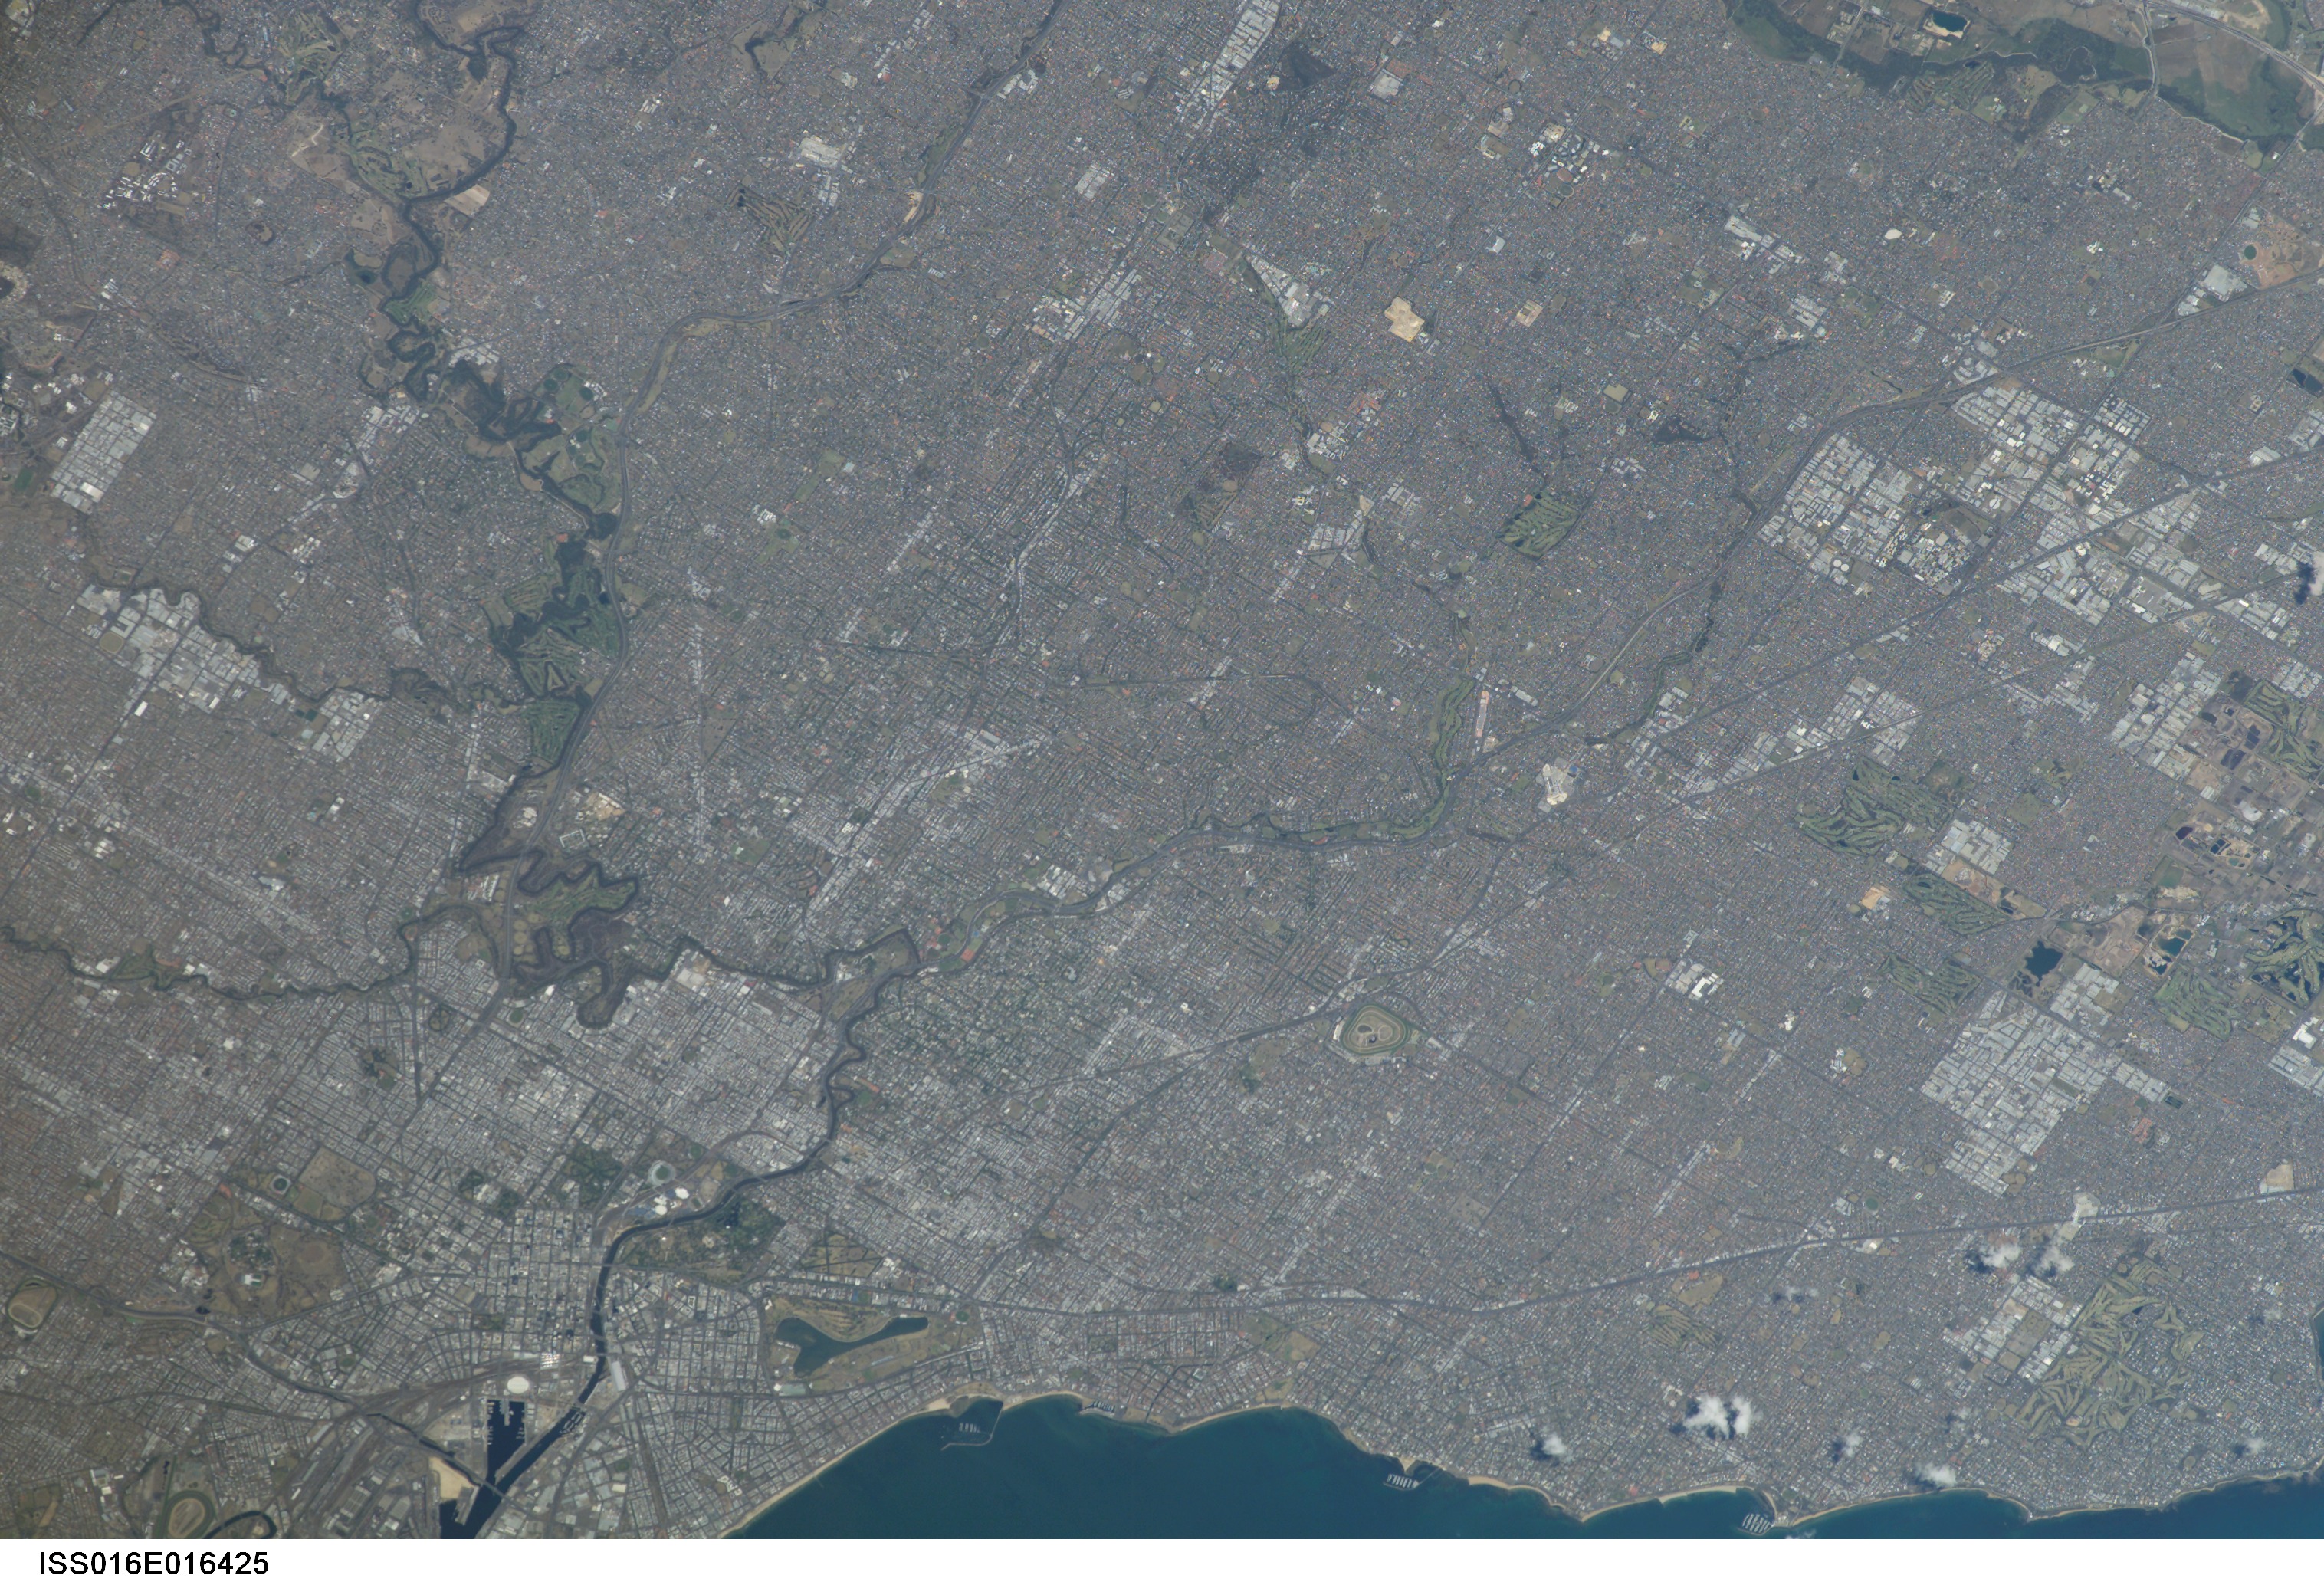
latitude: -37.8
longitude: 145.1
